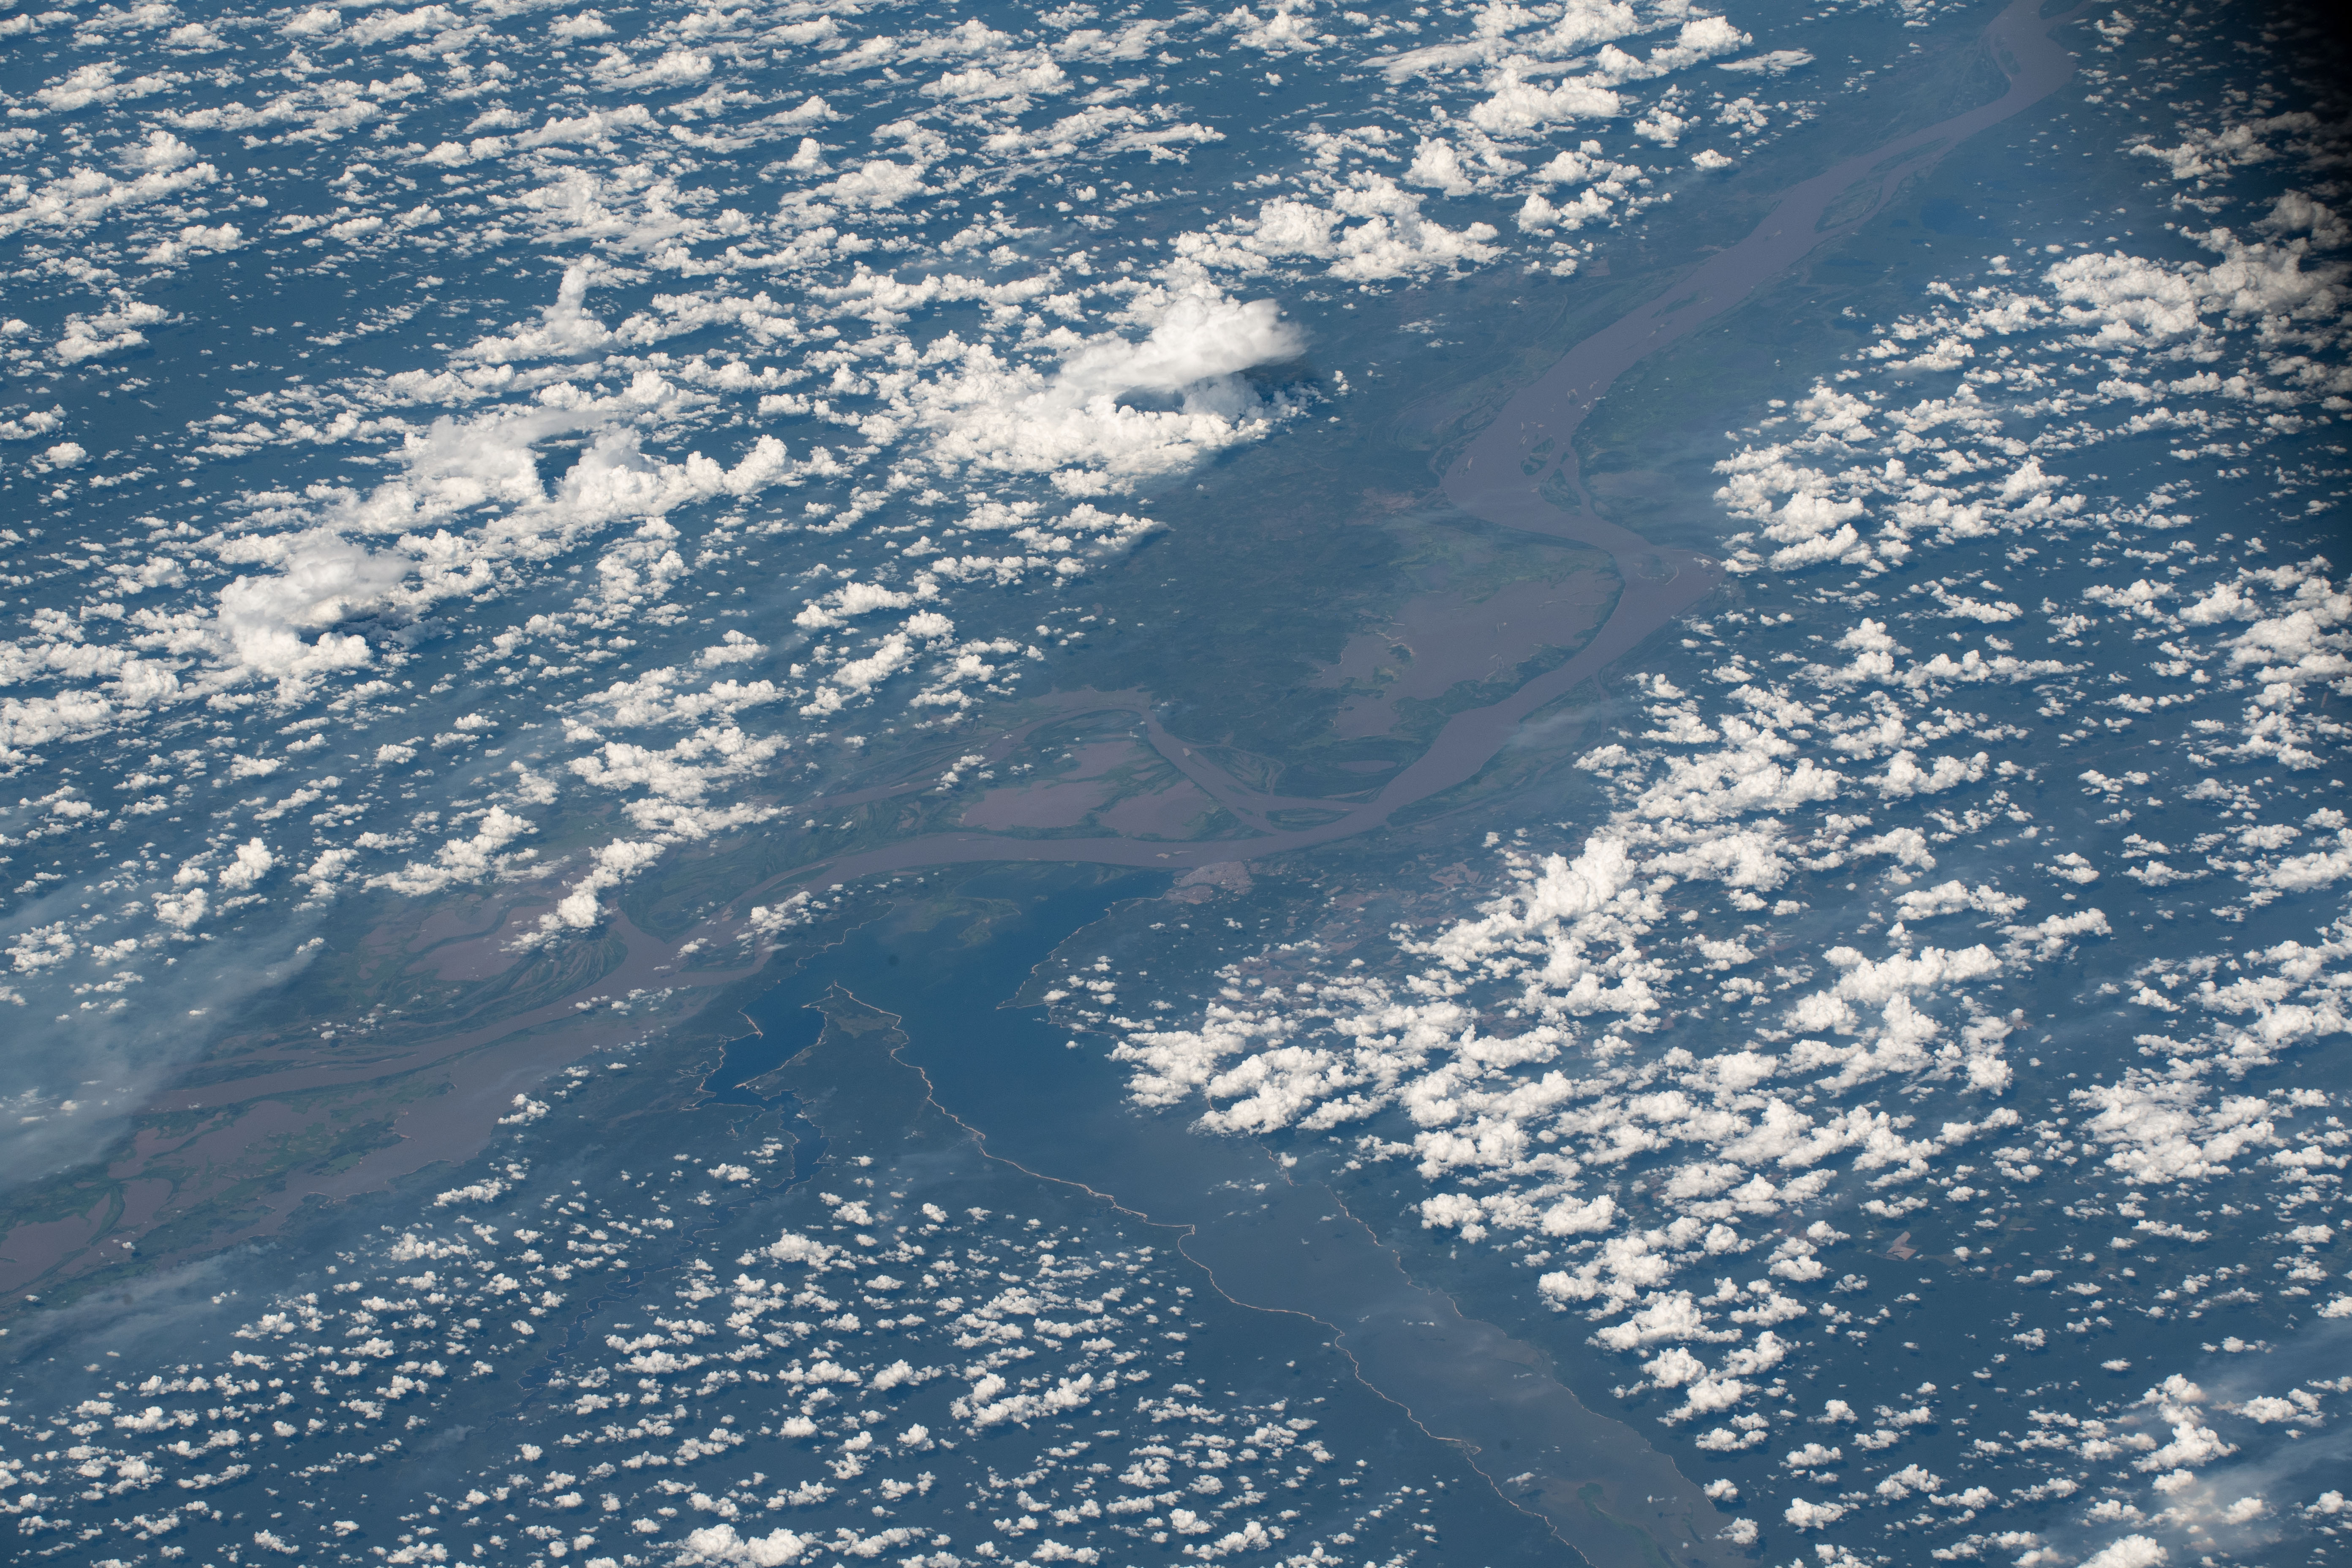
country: BRAZIL
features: AMAZON RIVER, LAGO GRANDE DE MONTE ALEGRE, TAPAJOS
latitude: -2.4
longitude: -54.5
